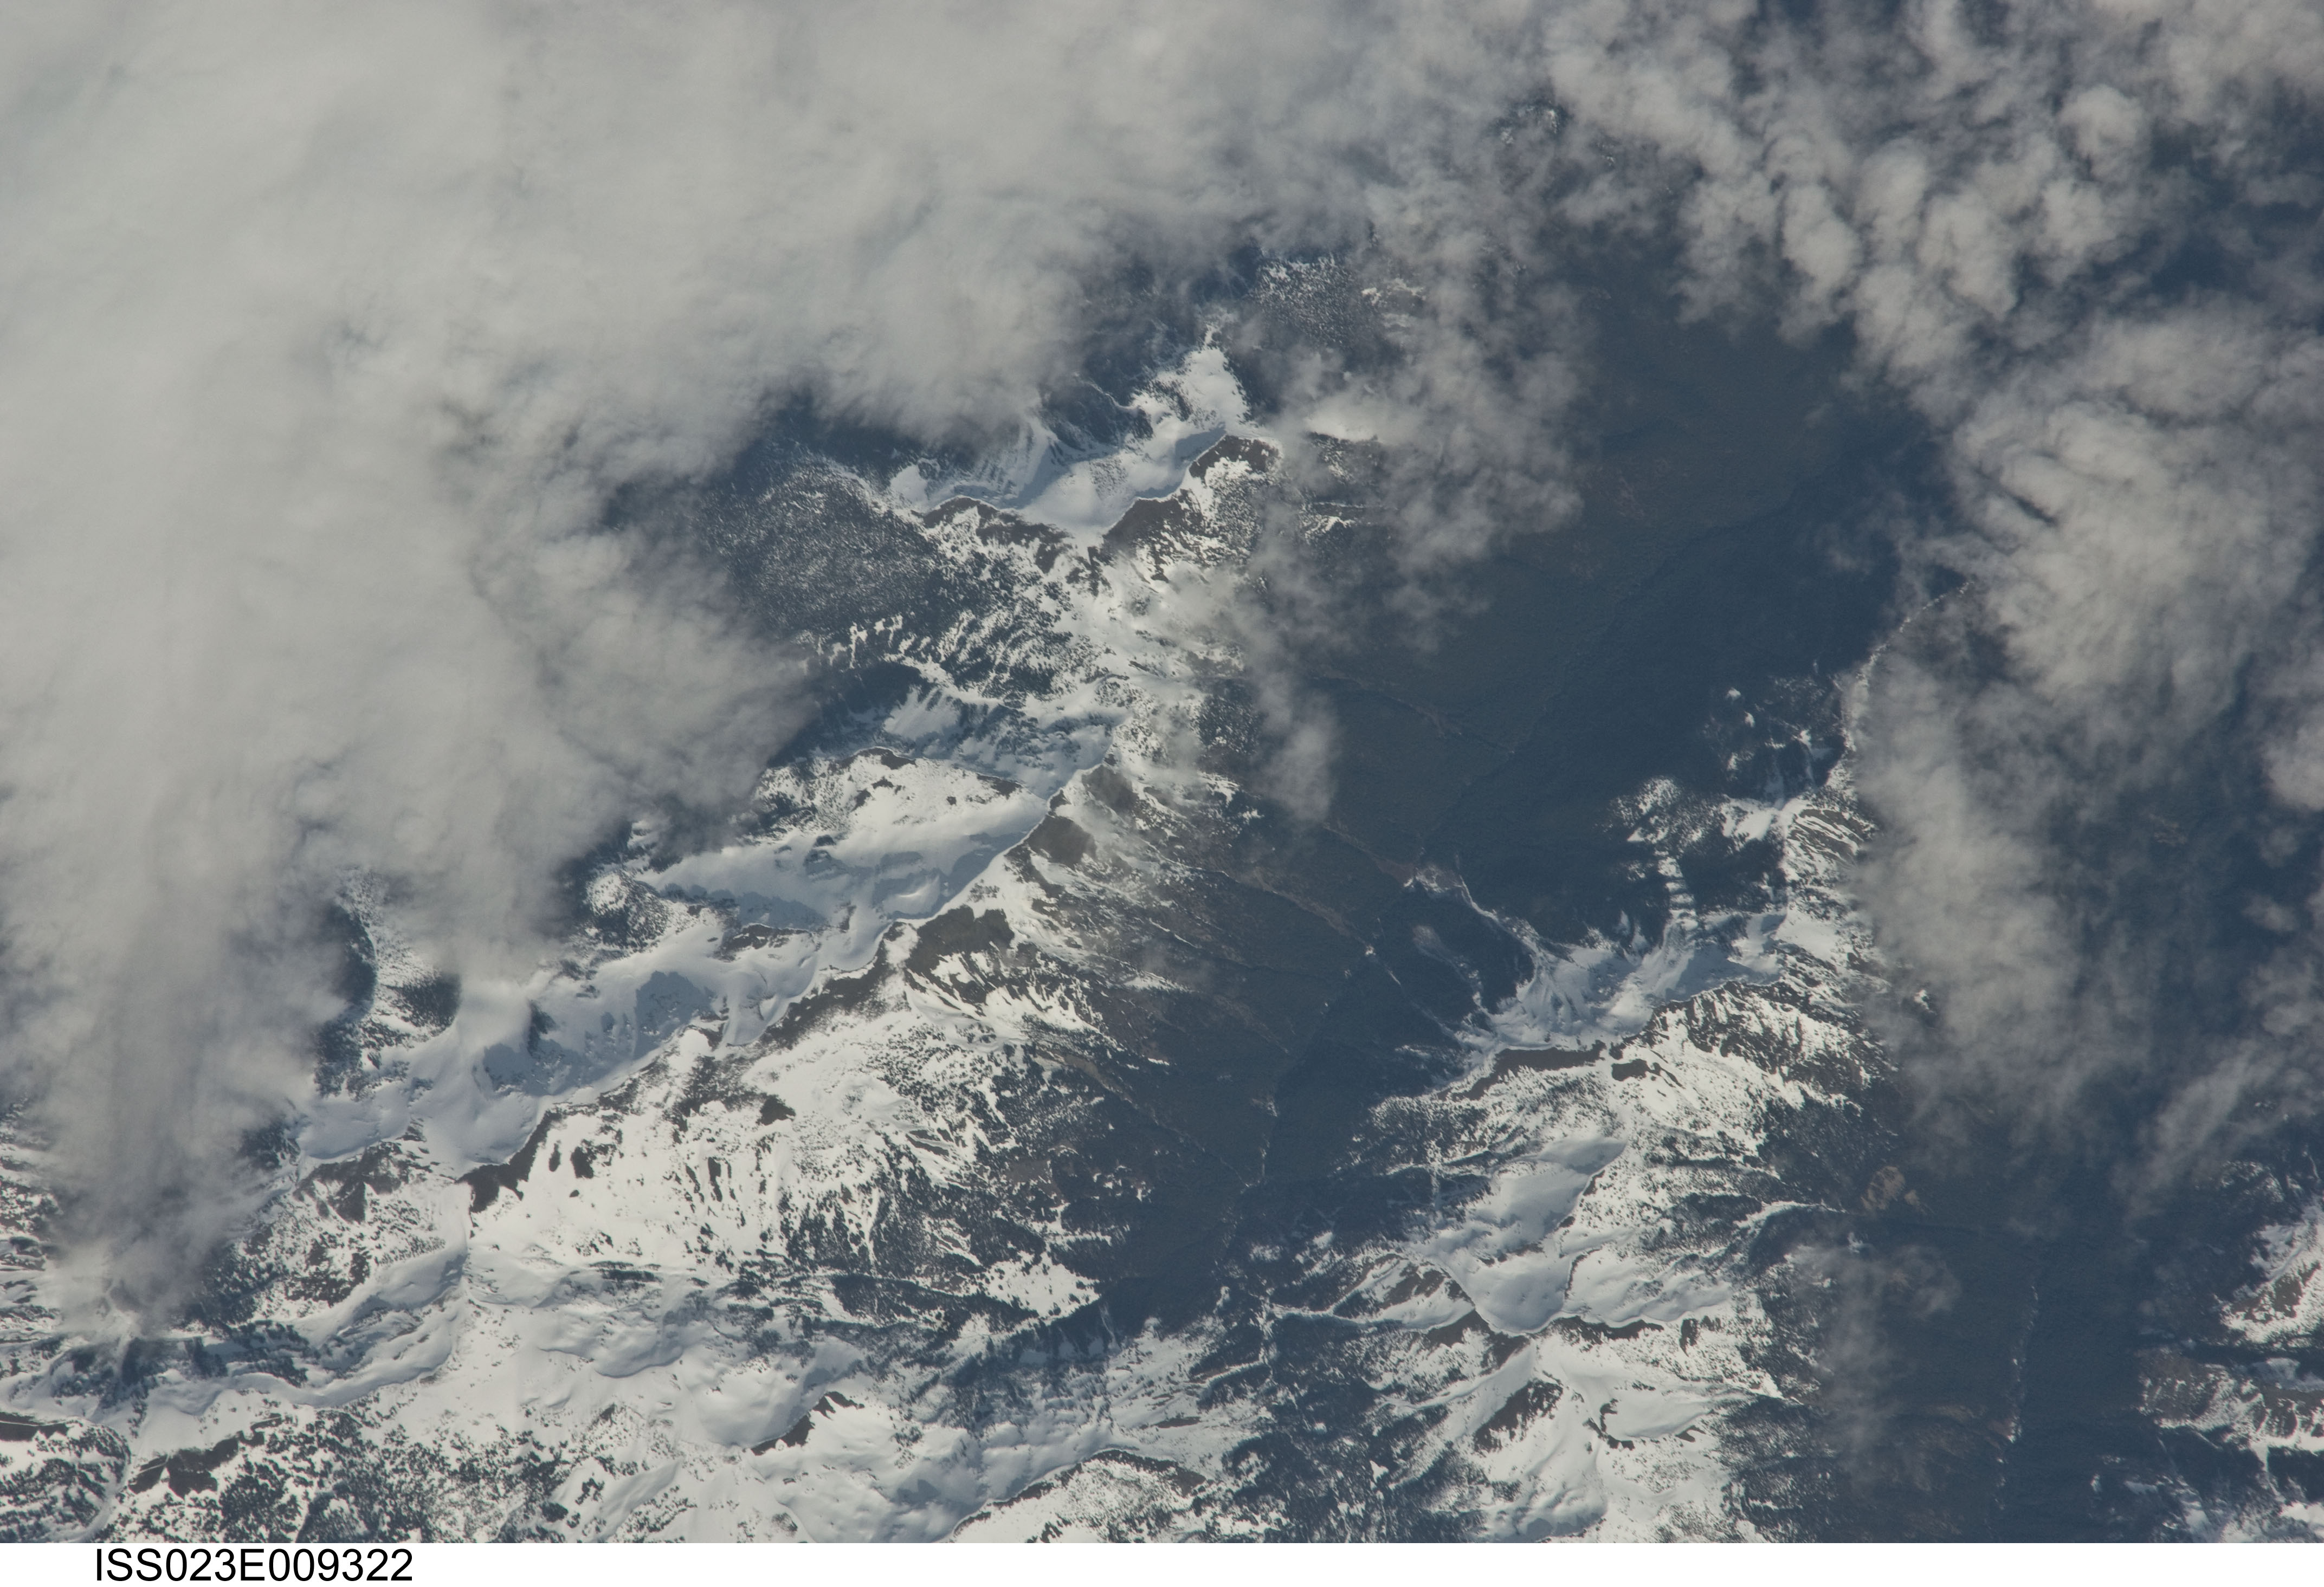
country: USA-WASHINGTON
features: HURRICANE RIDGE, OLYMPIC MTS., FOR.
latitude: 47.9
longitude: -123.3
